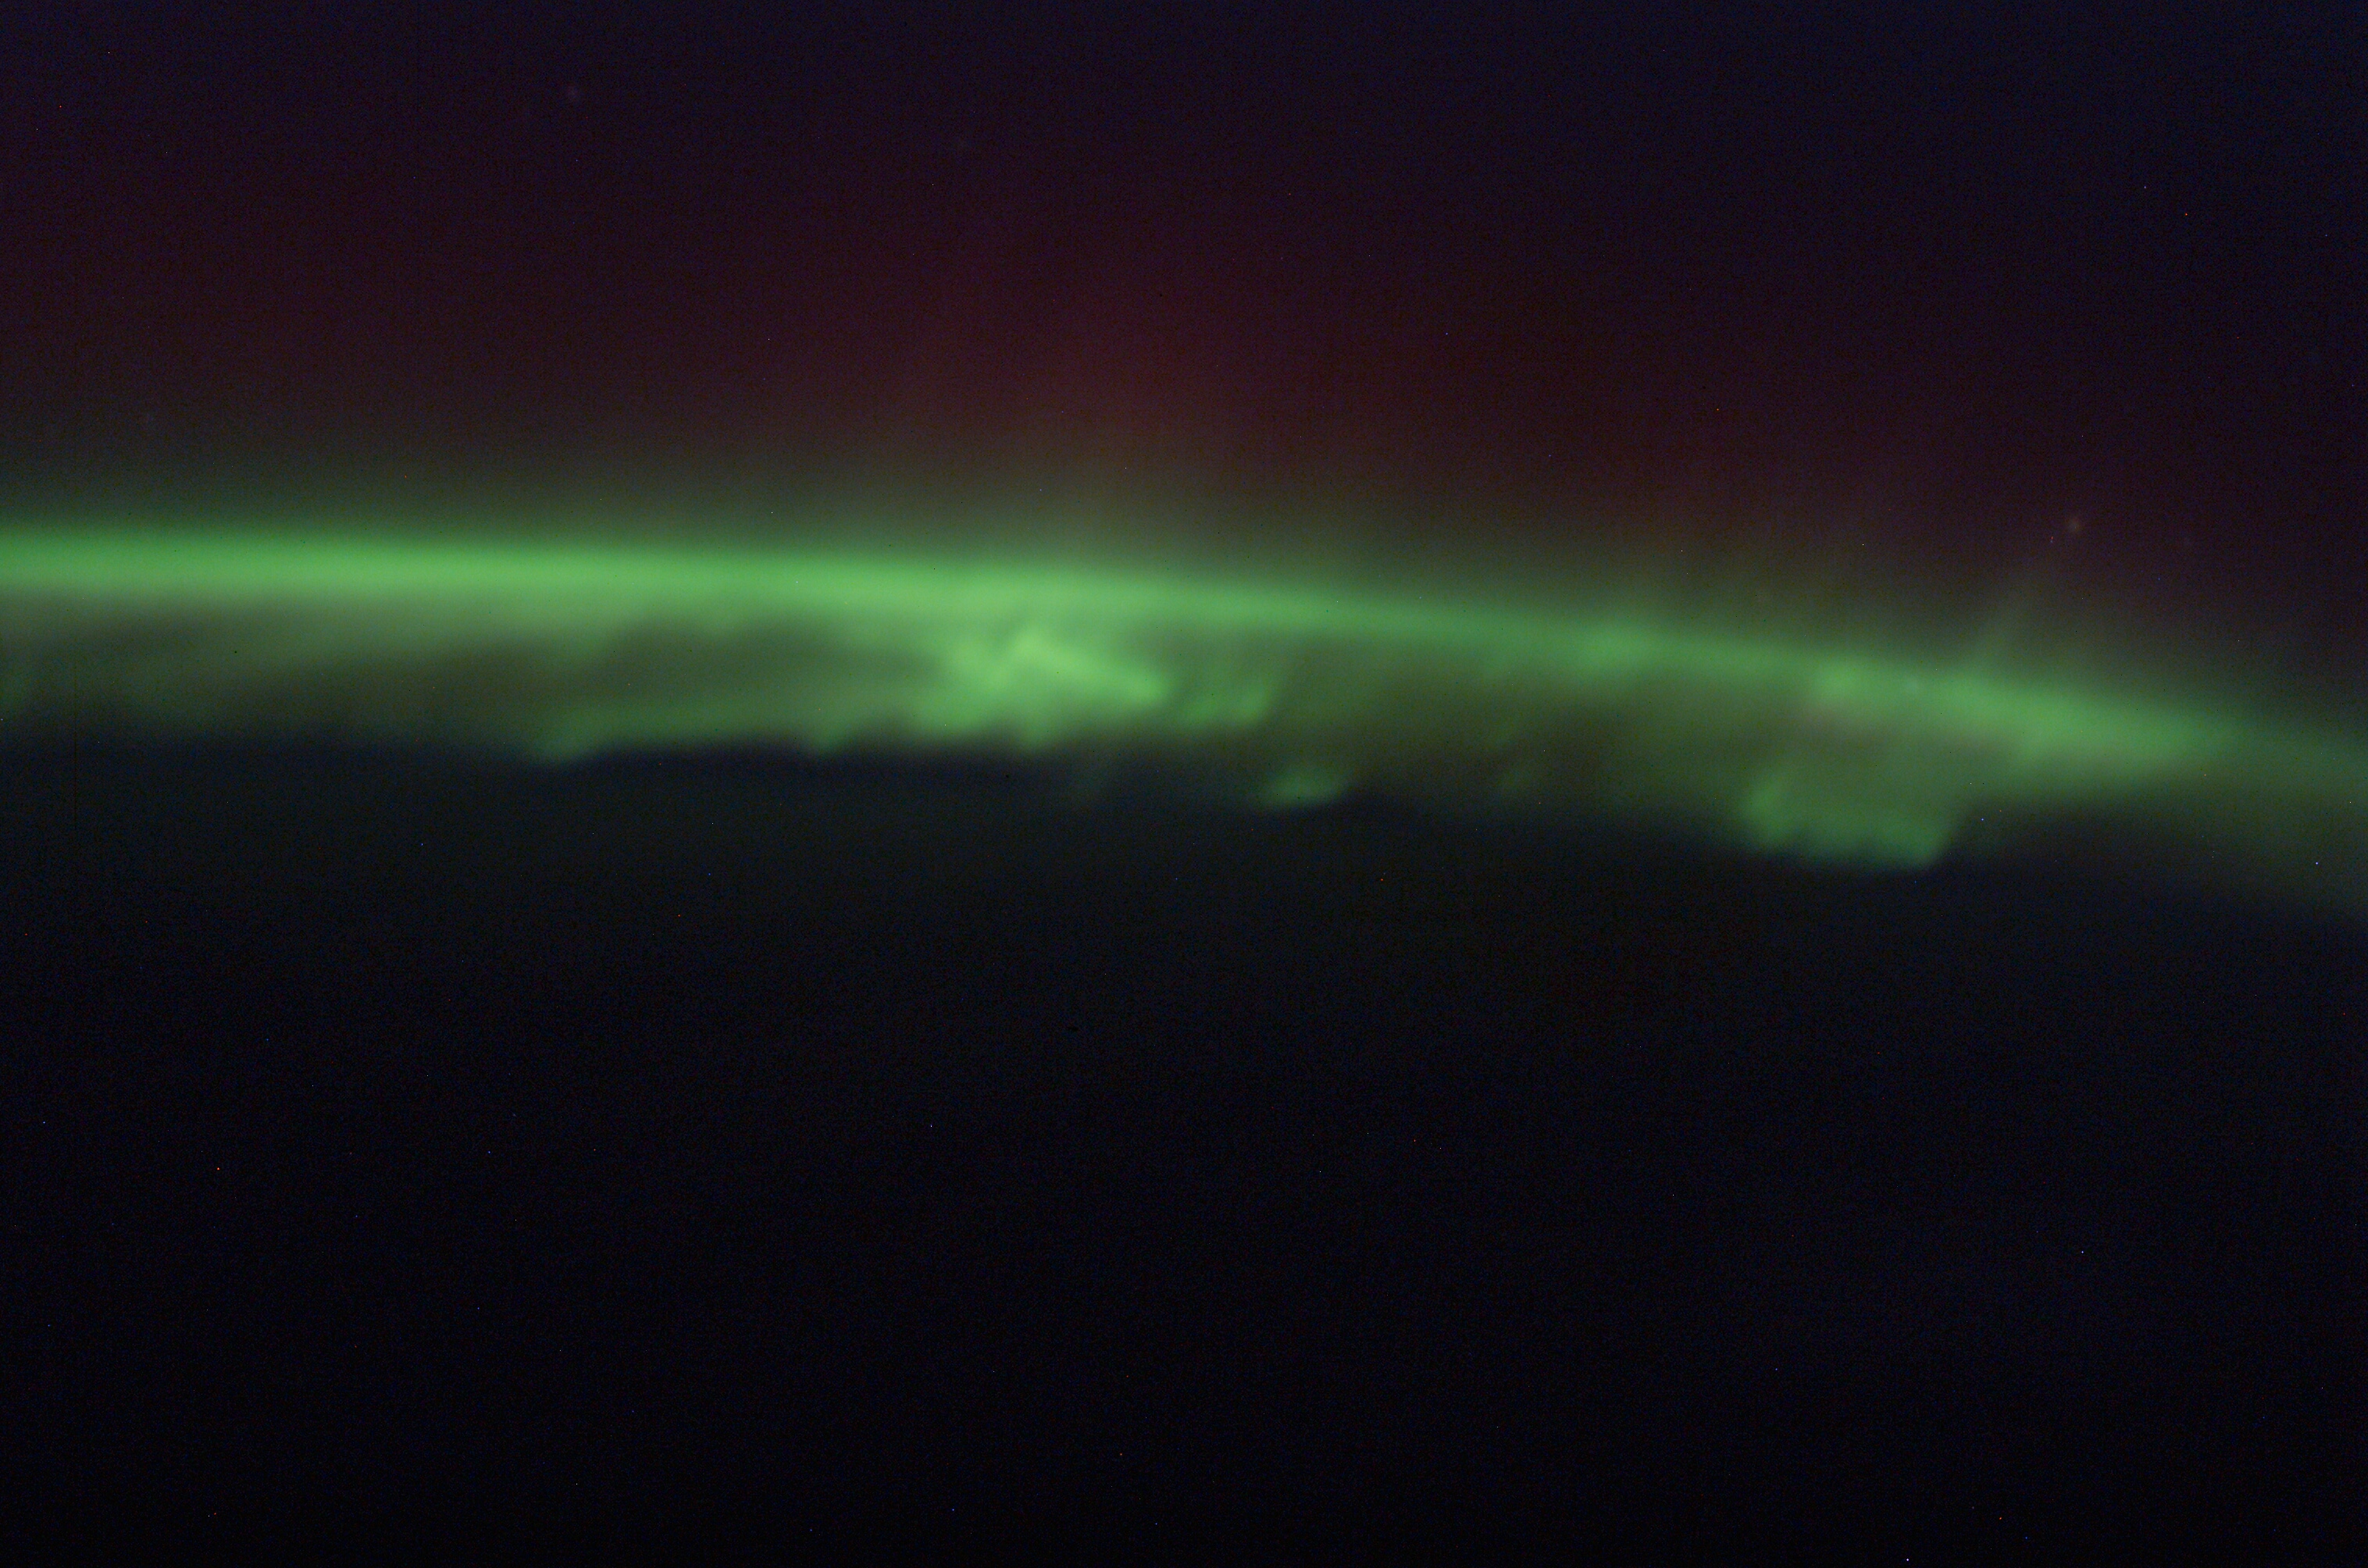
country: INDIAN OCEAN
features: AURORA AUSTRALIS
